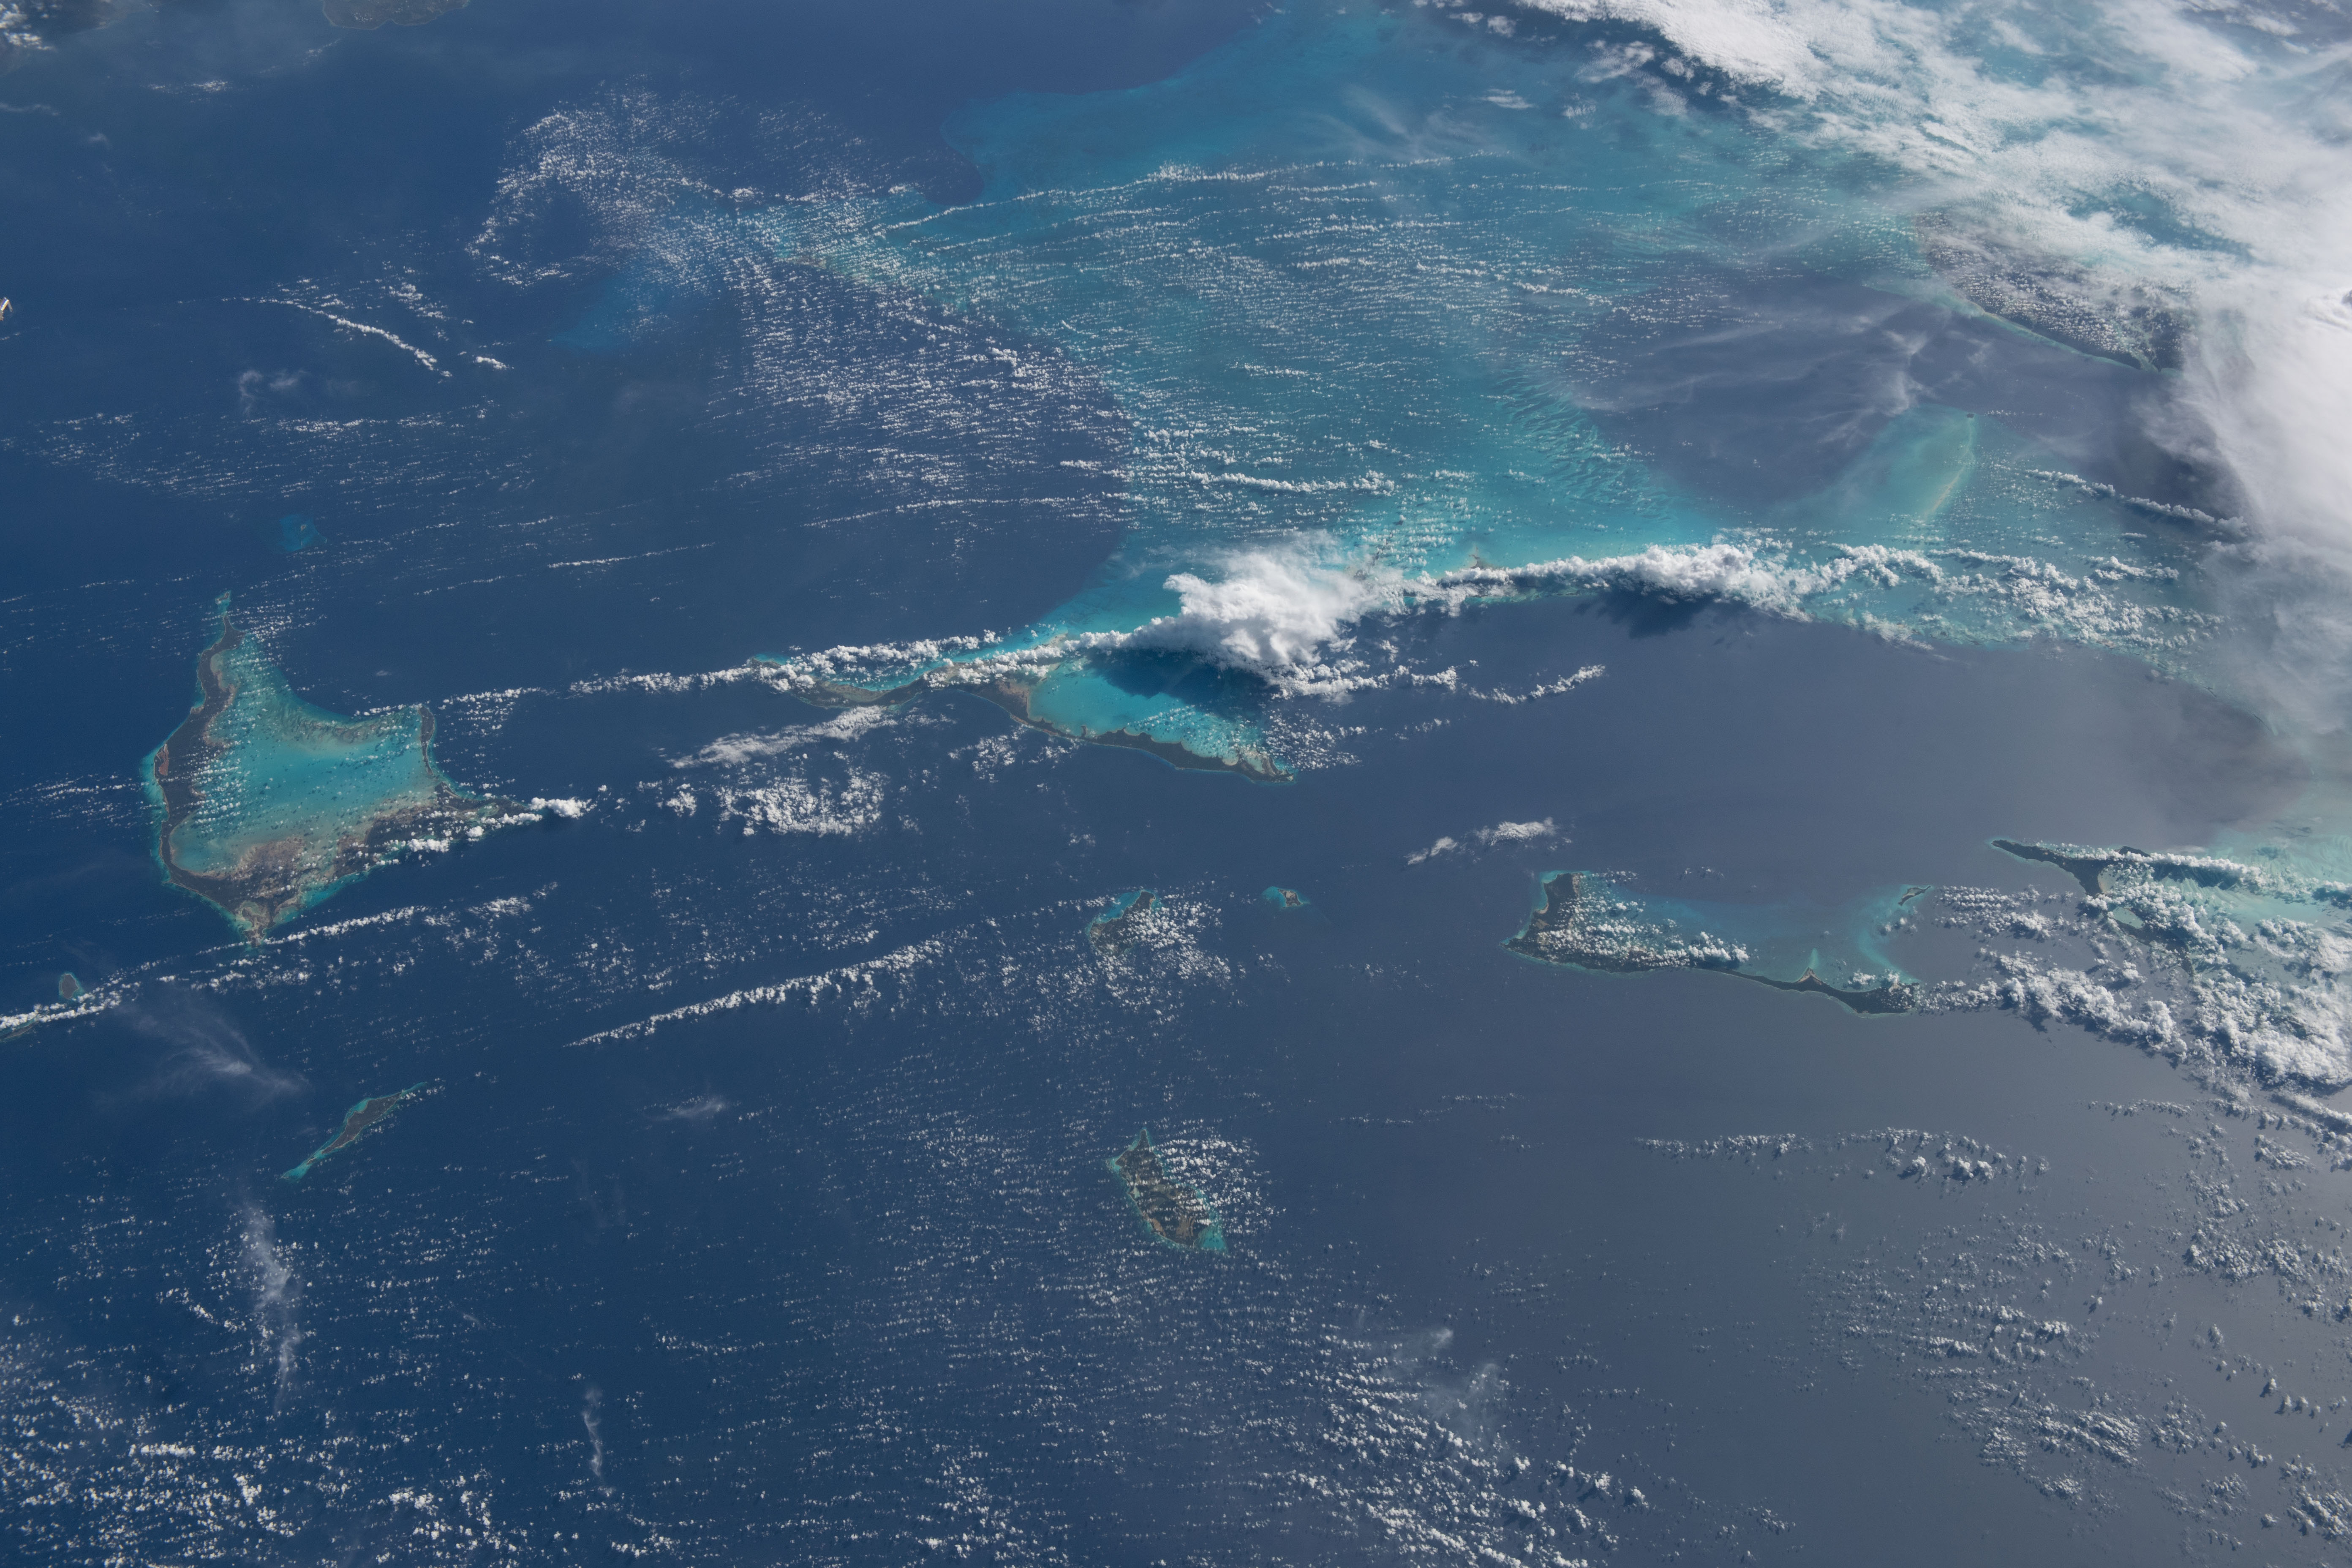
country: BAHAMAS
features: LONG ISLAND, CAT ISLAND, COCKBURN ISLAND, CROOKED ISLAND
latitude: 23.5
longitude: -75.0
